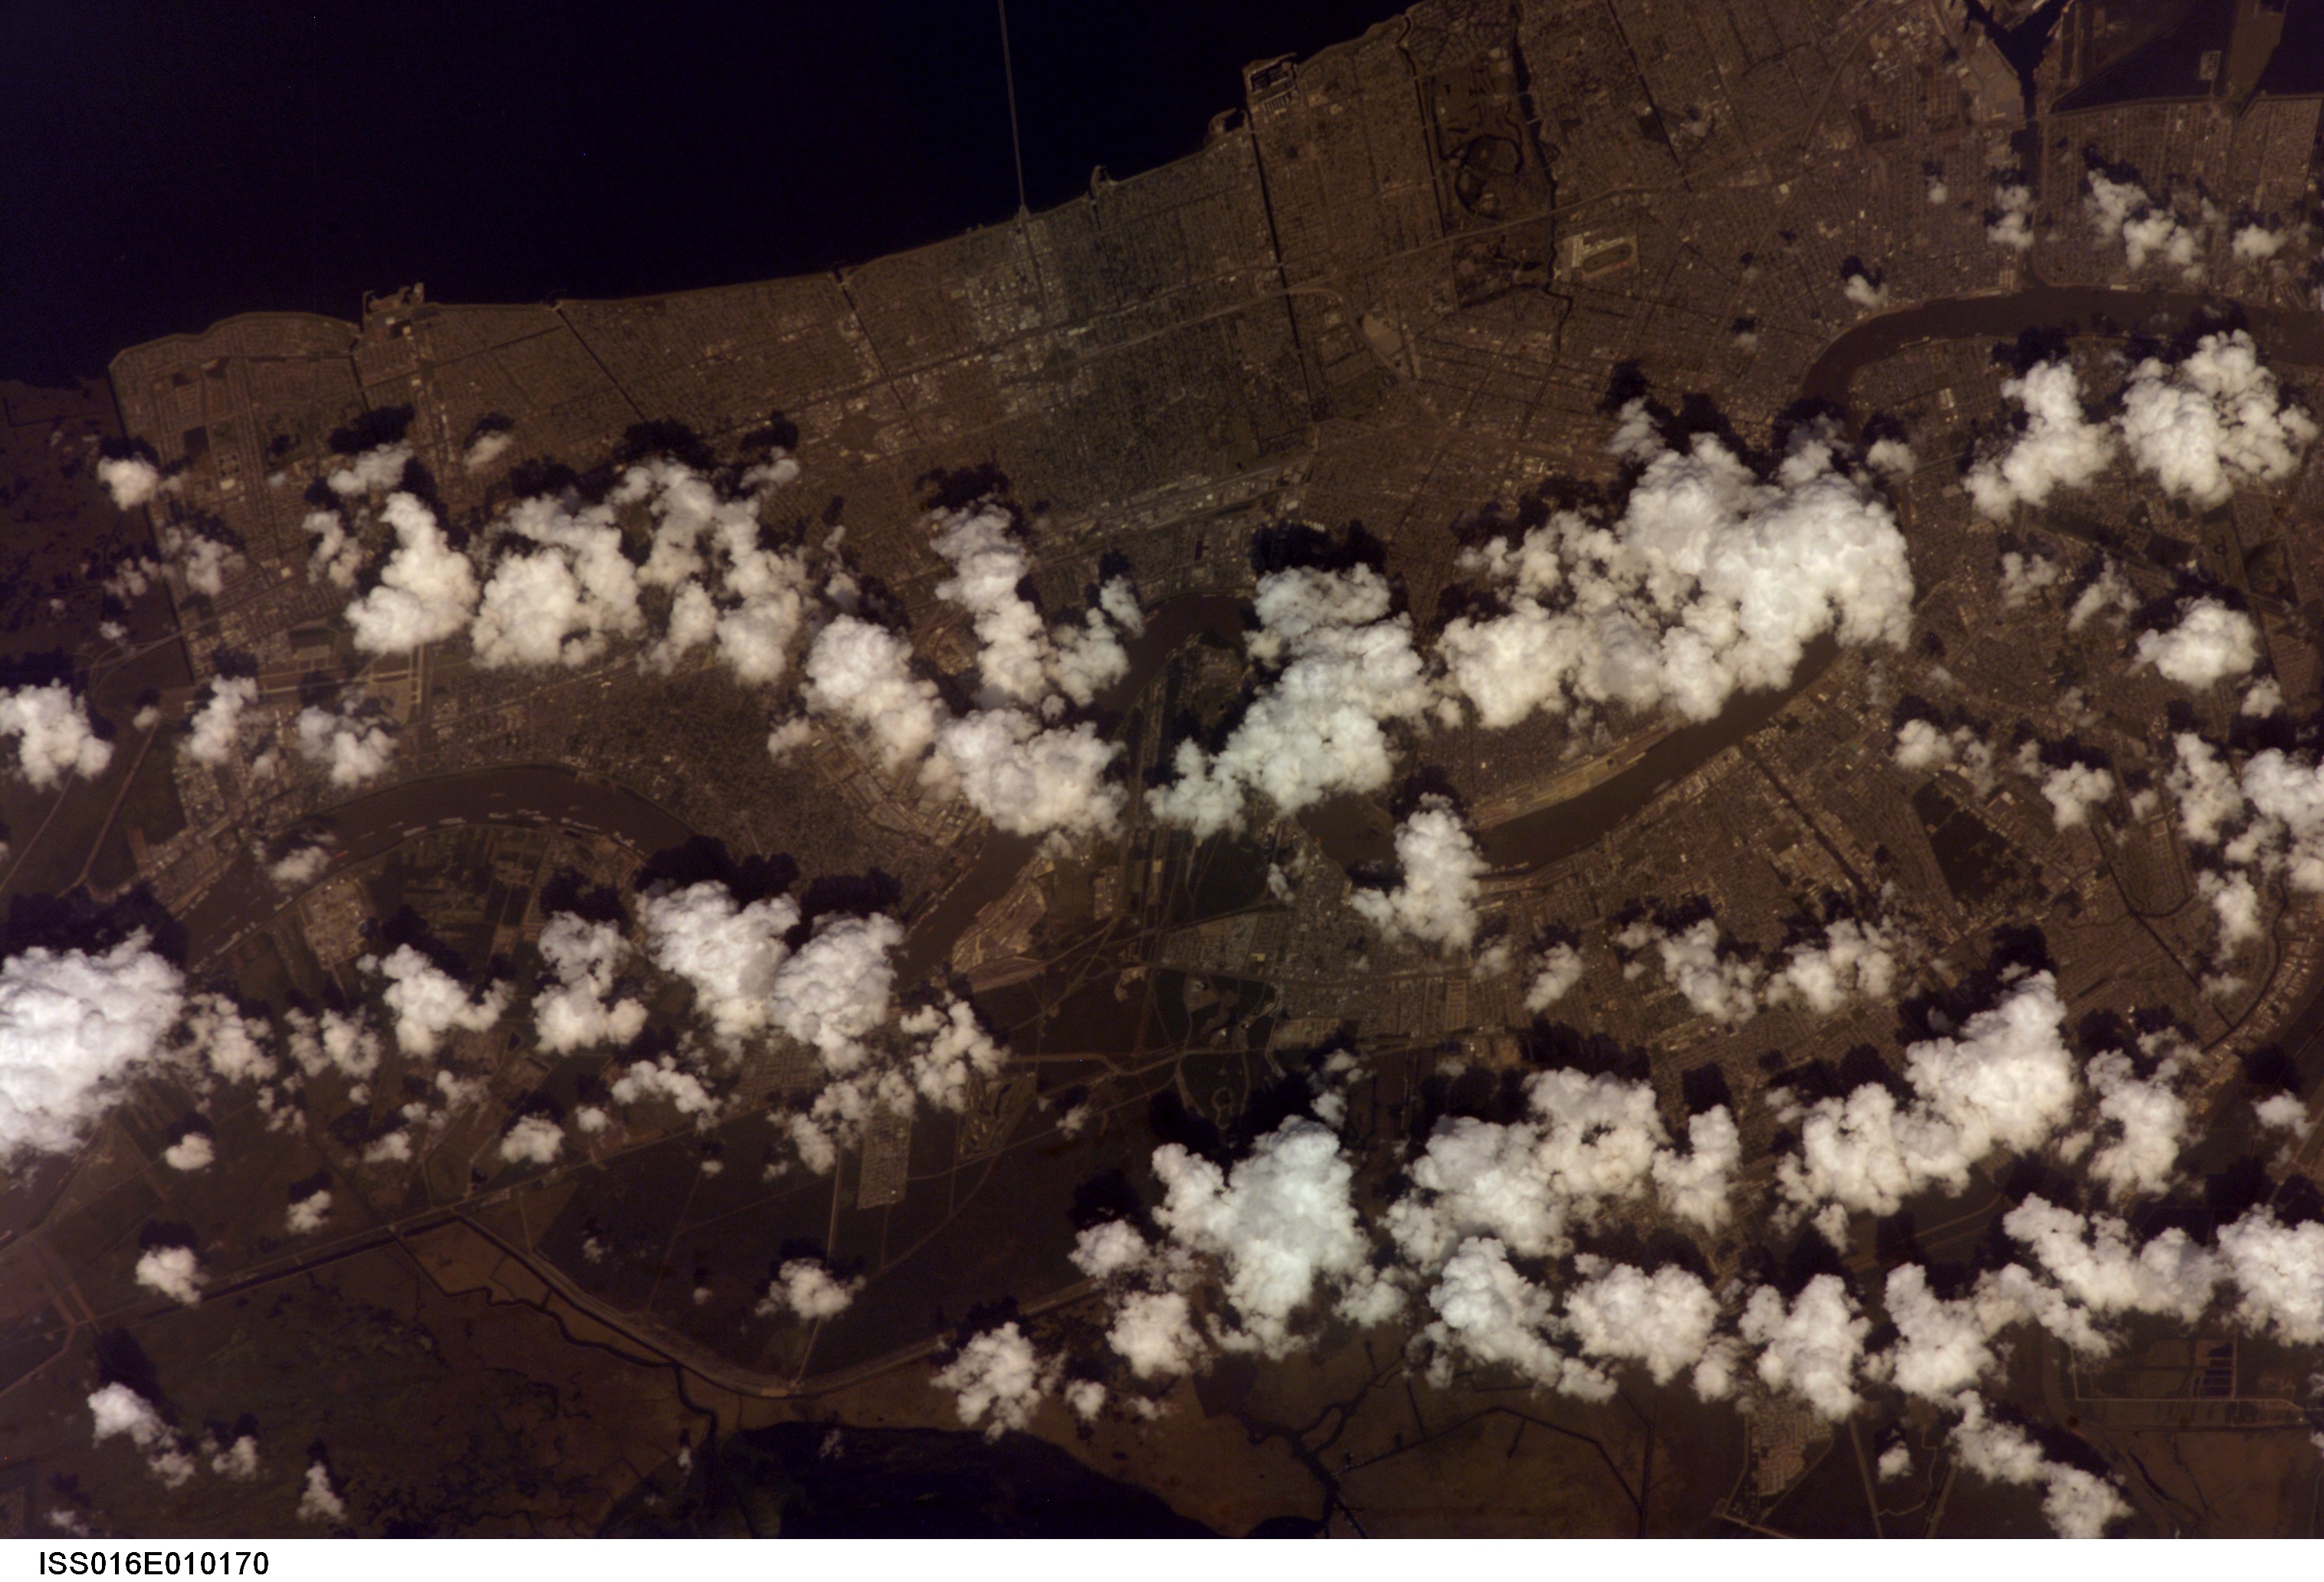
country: USA-LOUISIANA
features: NEW ORLEANS, MISSISSIPPI R.
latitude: 29.9
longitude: -90.2
